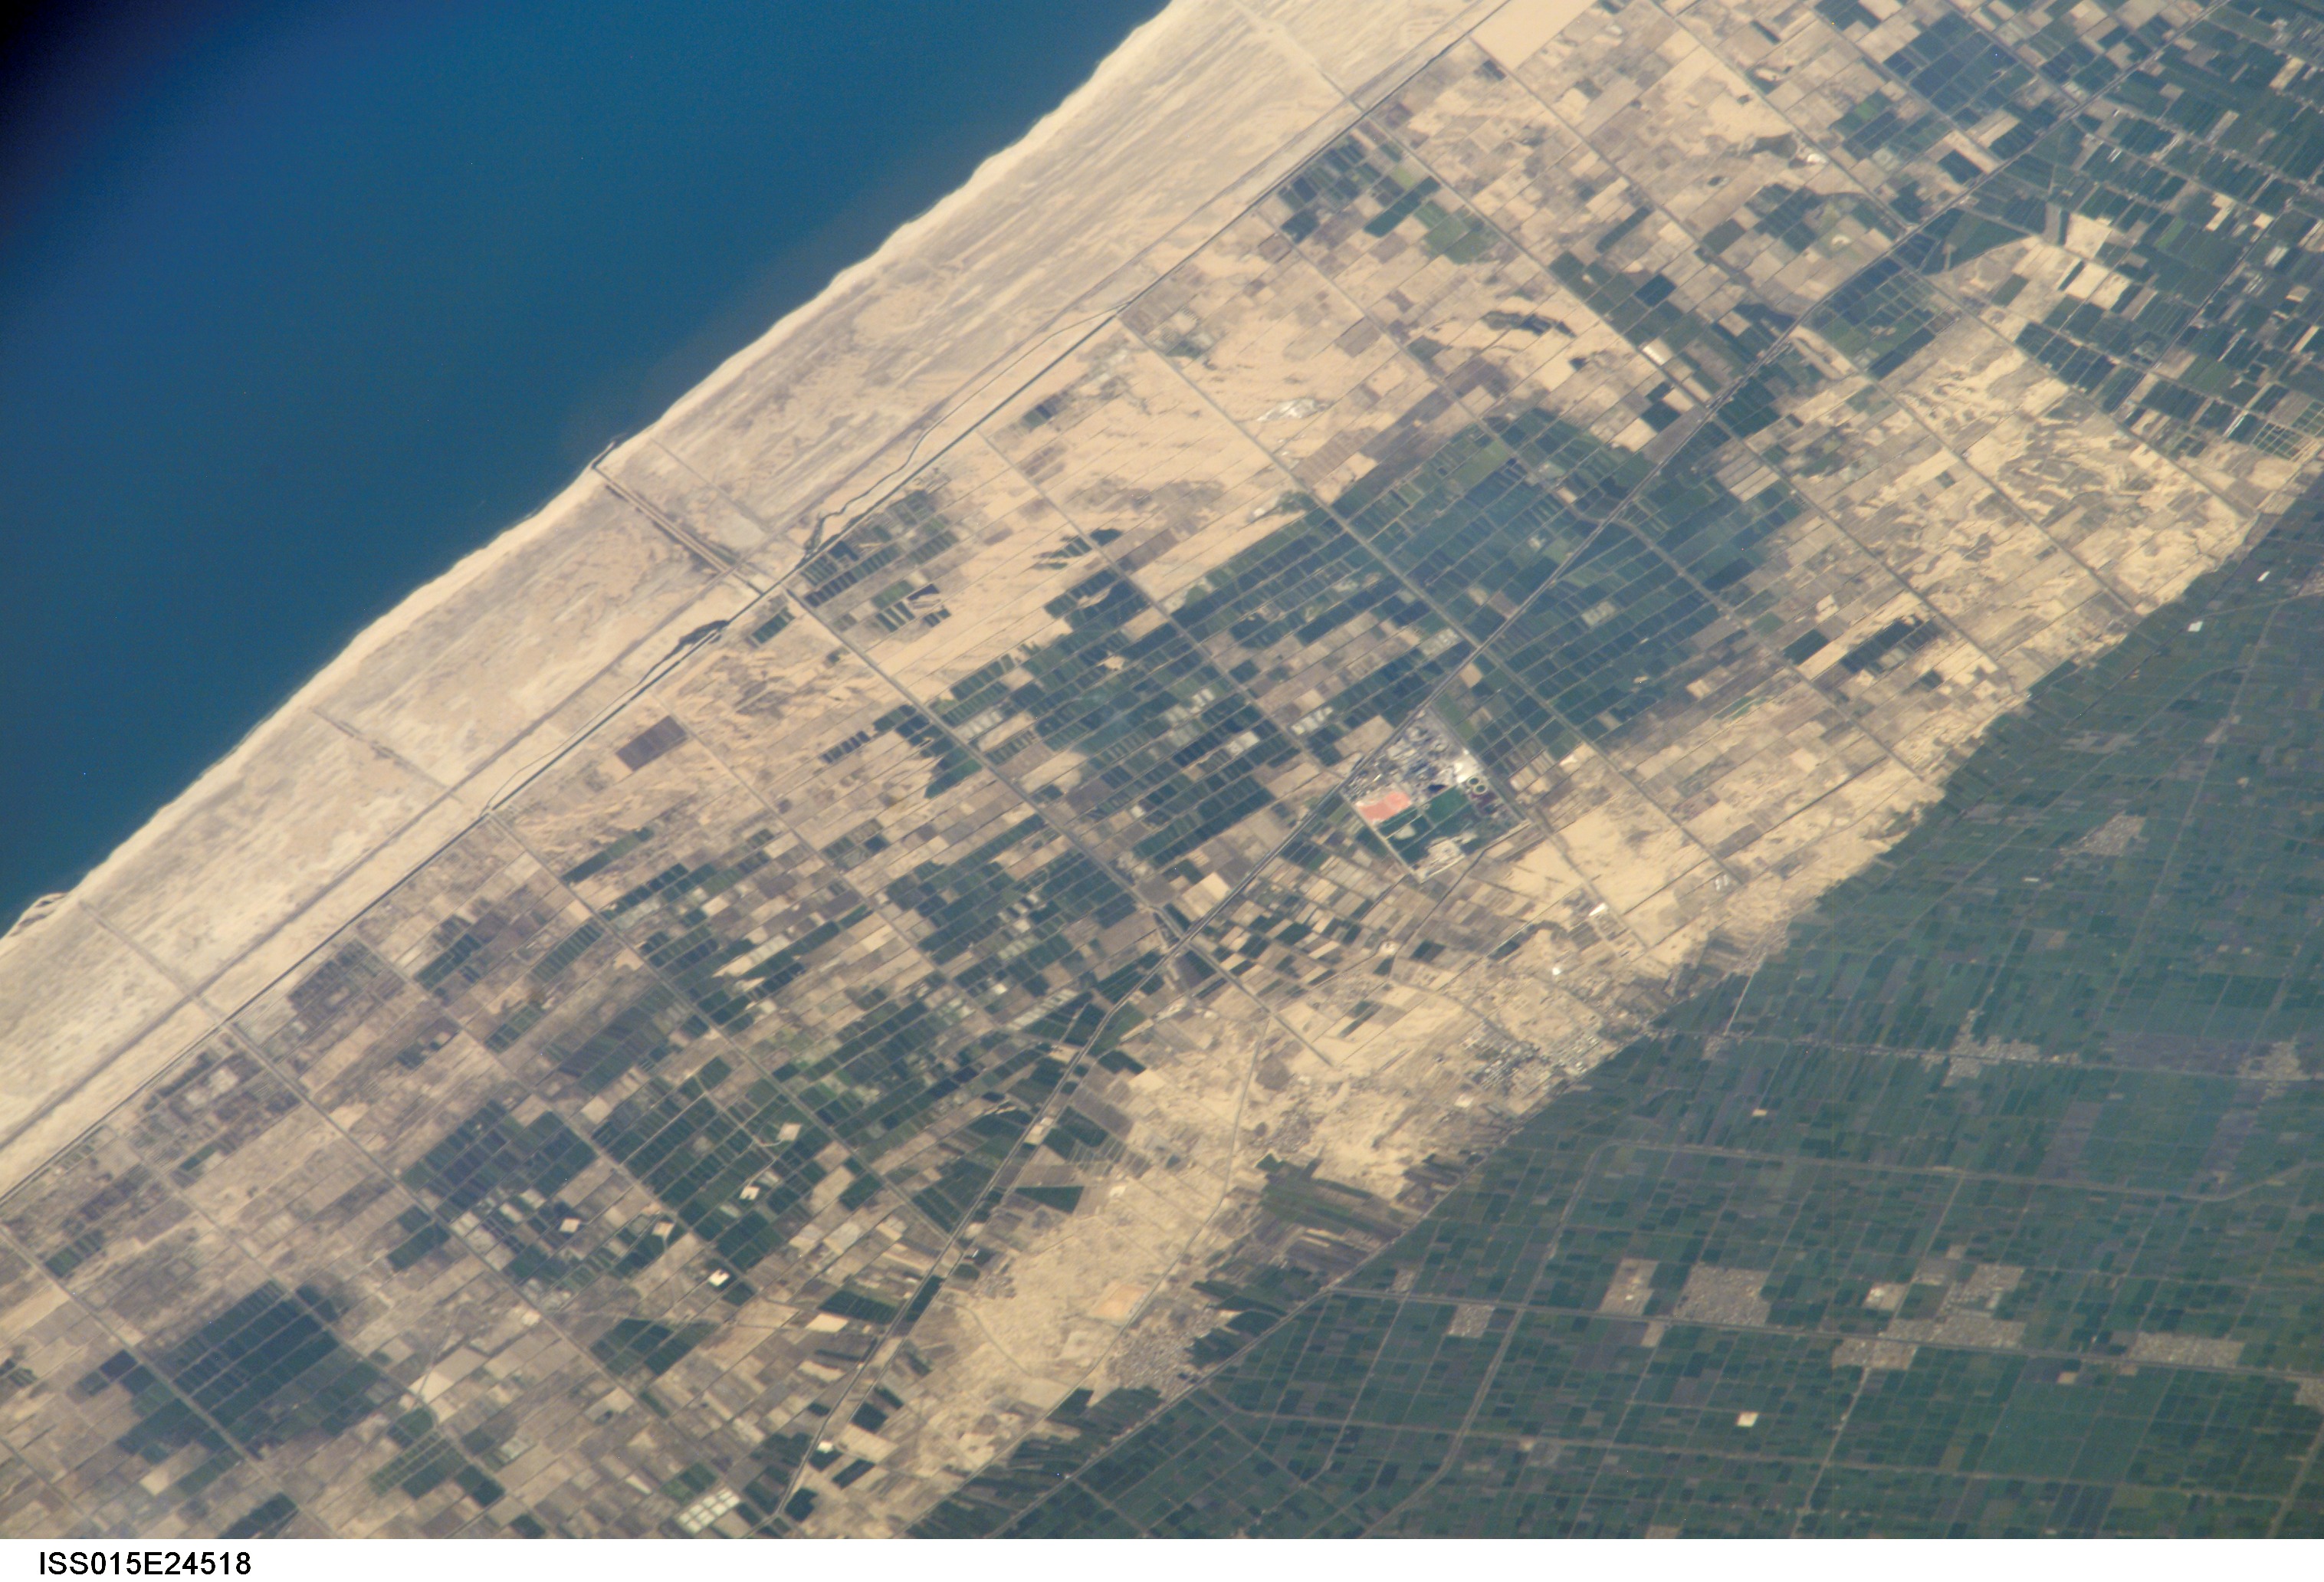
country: EGYPT
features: NILE R. DELTA, AGR., BEACH
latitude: 31.5
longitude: 31.3
